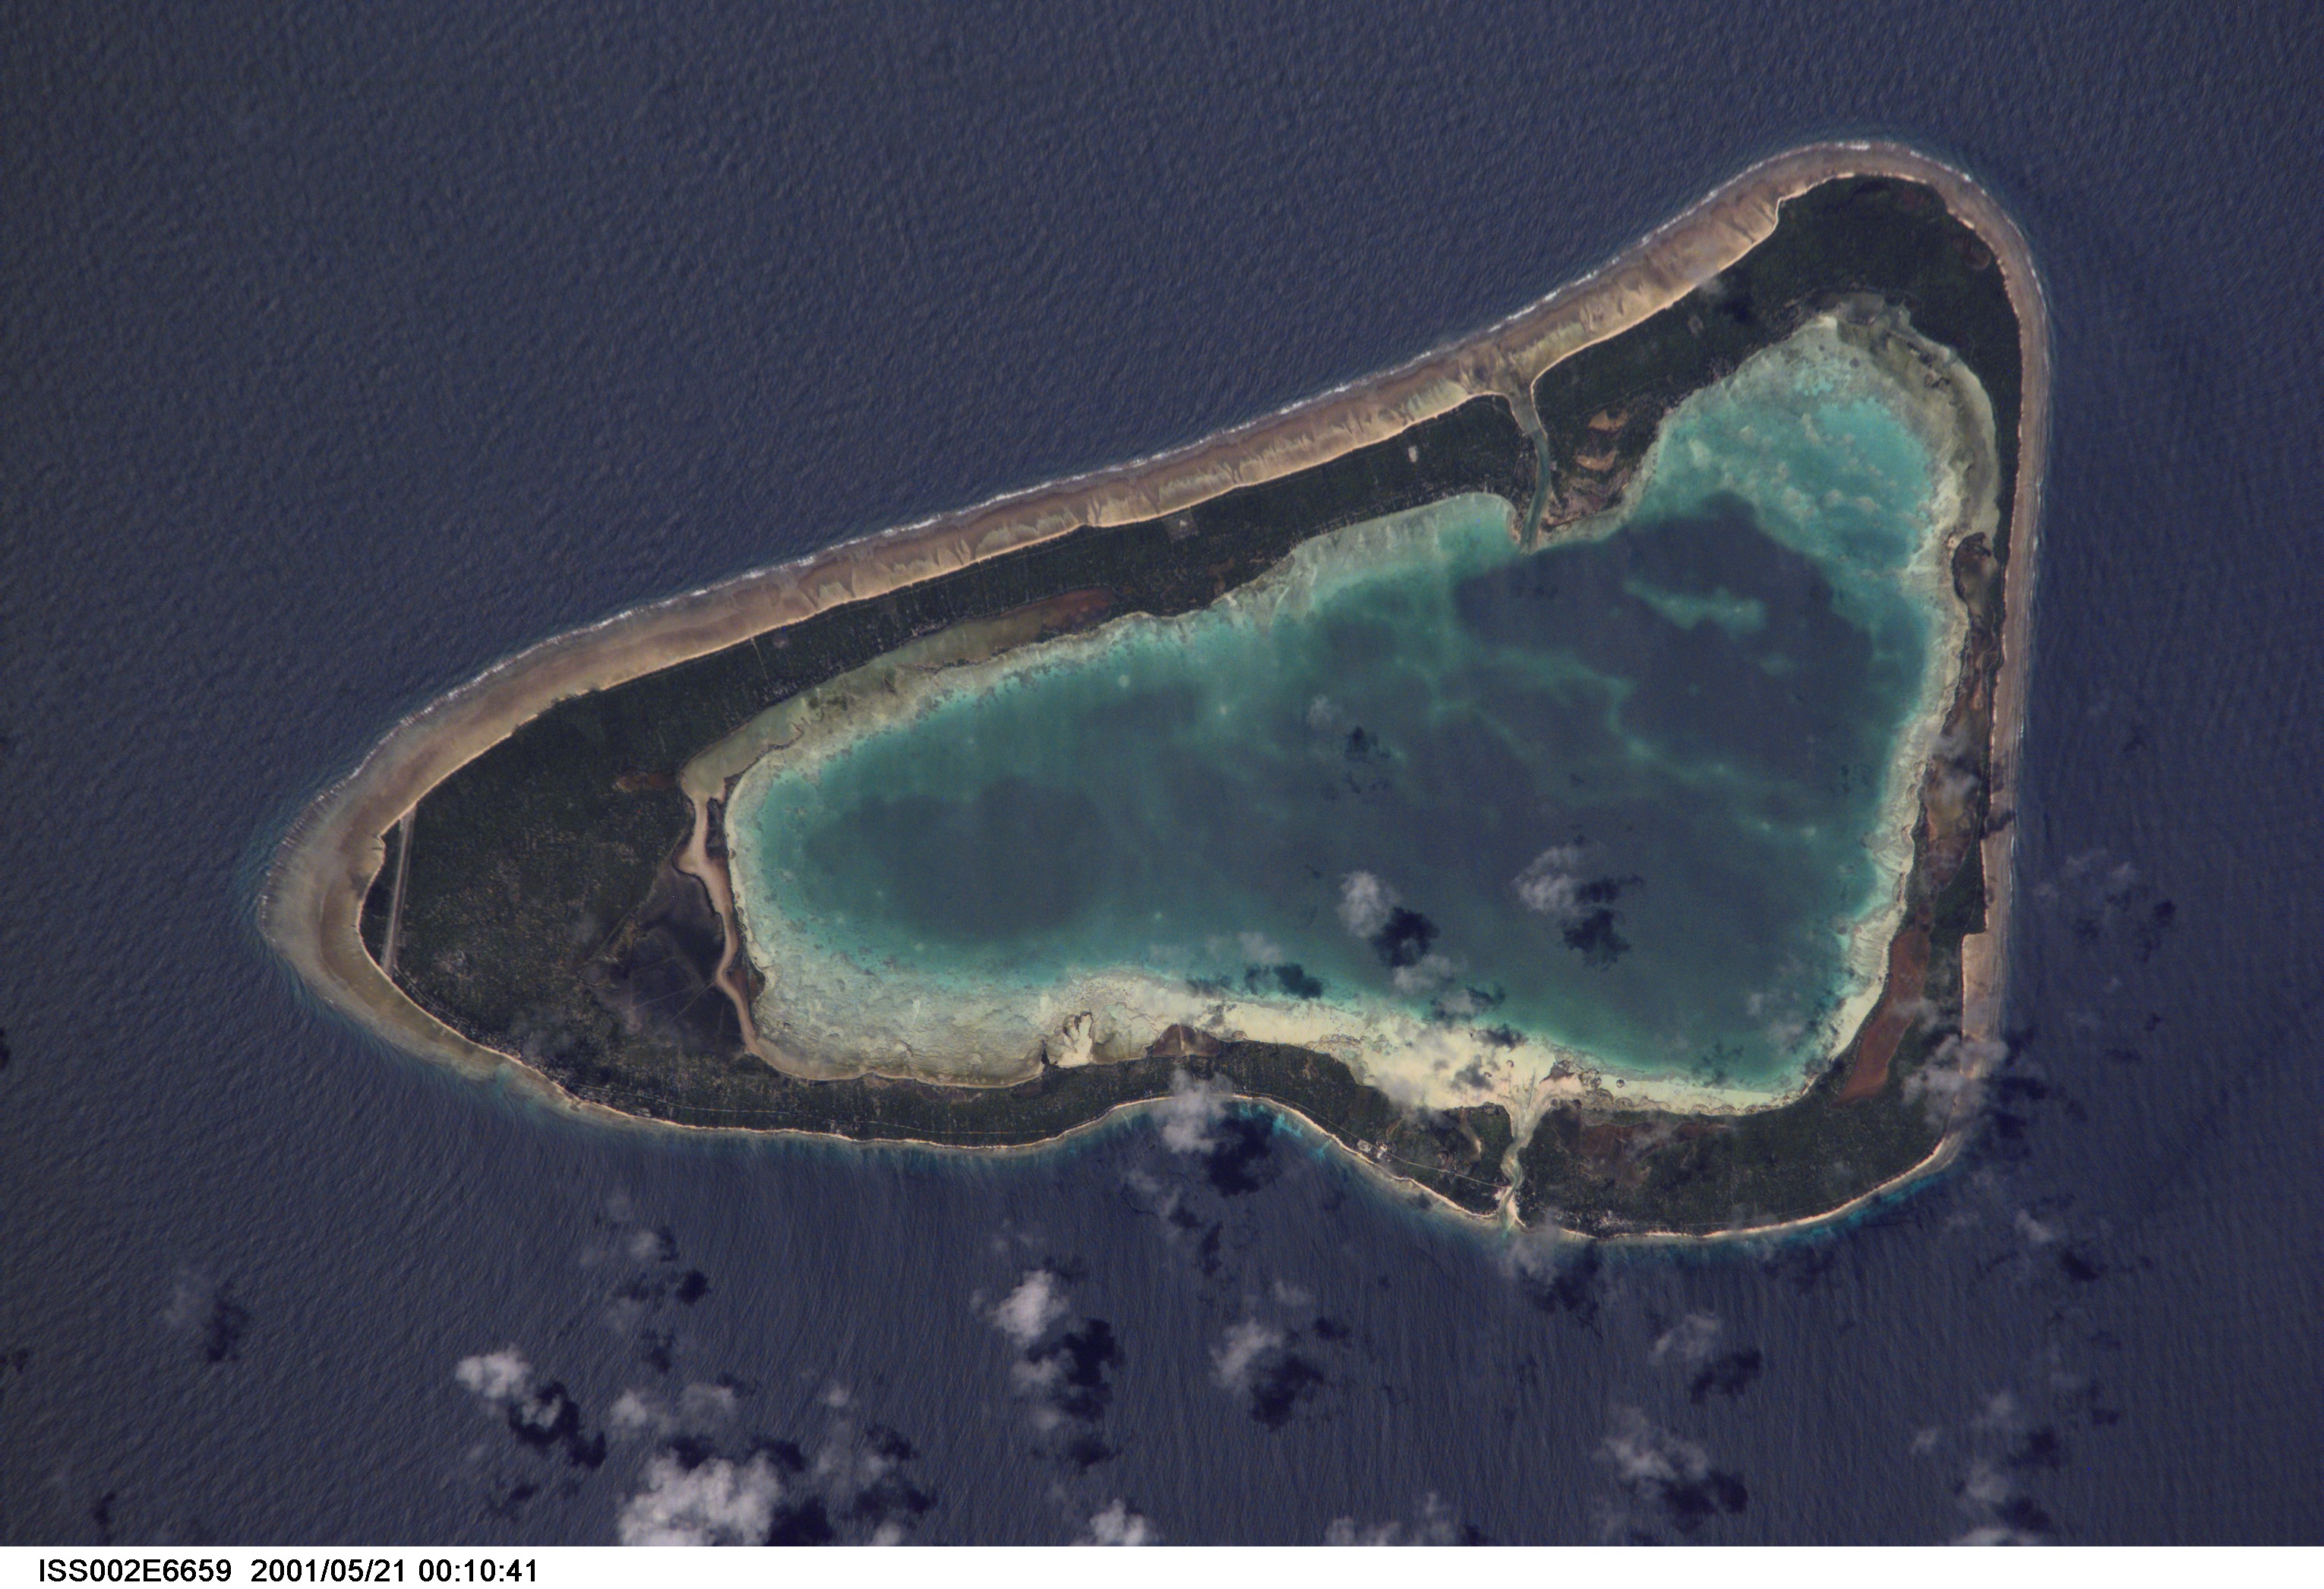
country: KIRIBATI
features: MARAKEI ATOLL
